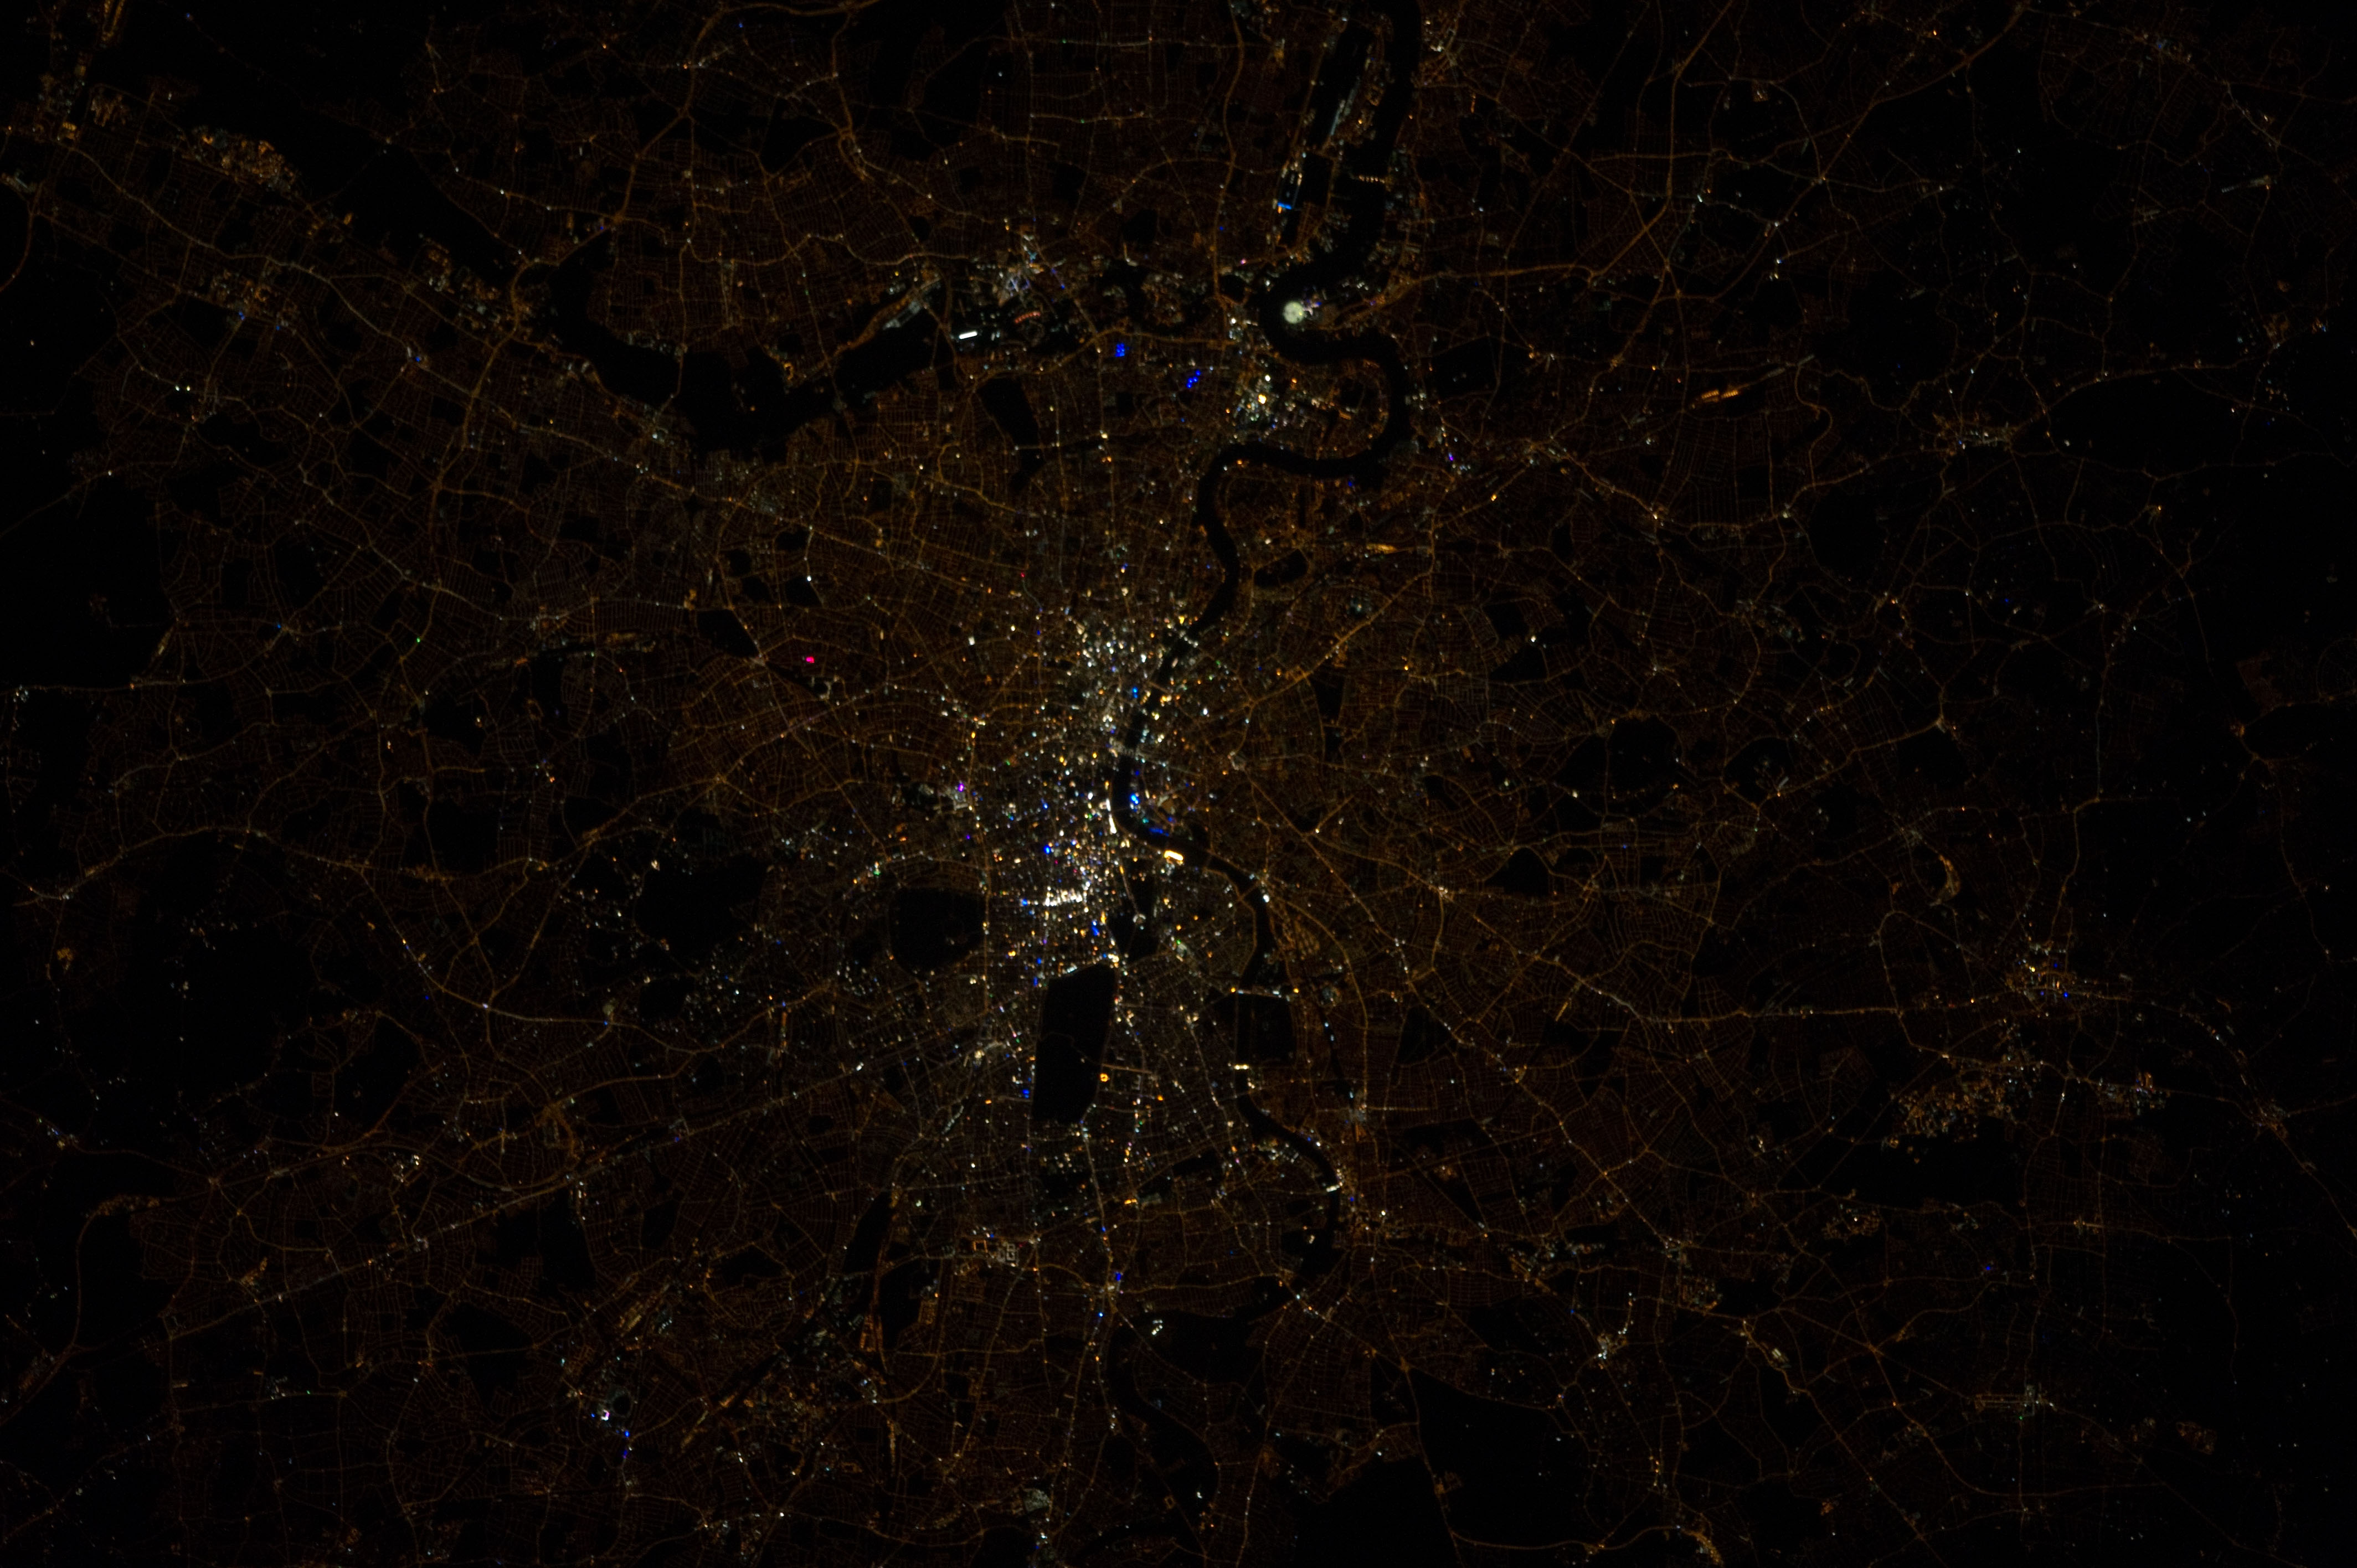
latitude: 51.5
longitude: -0.1
